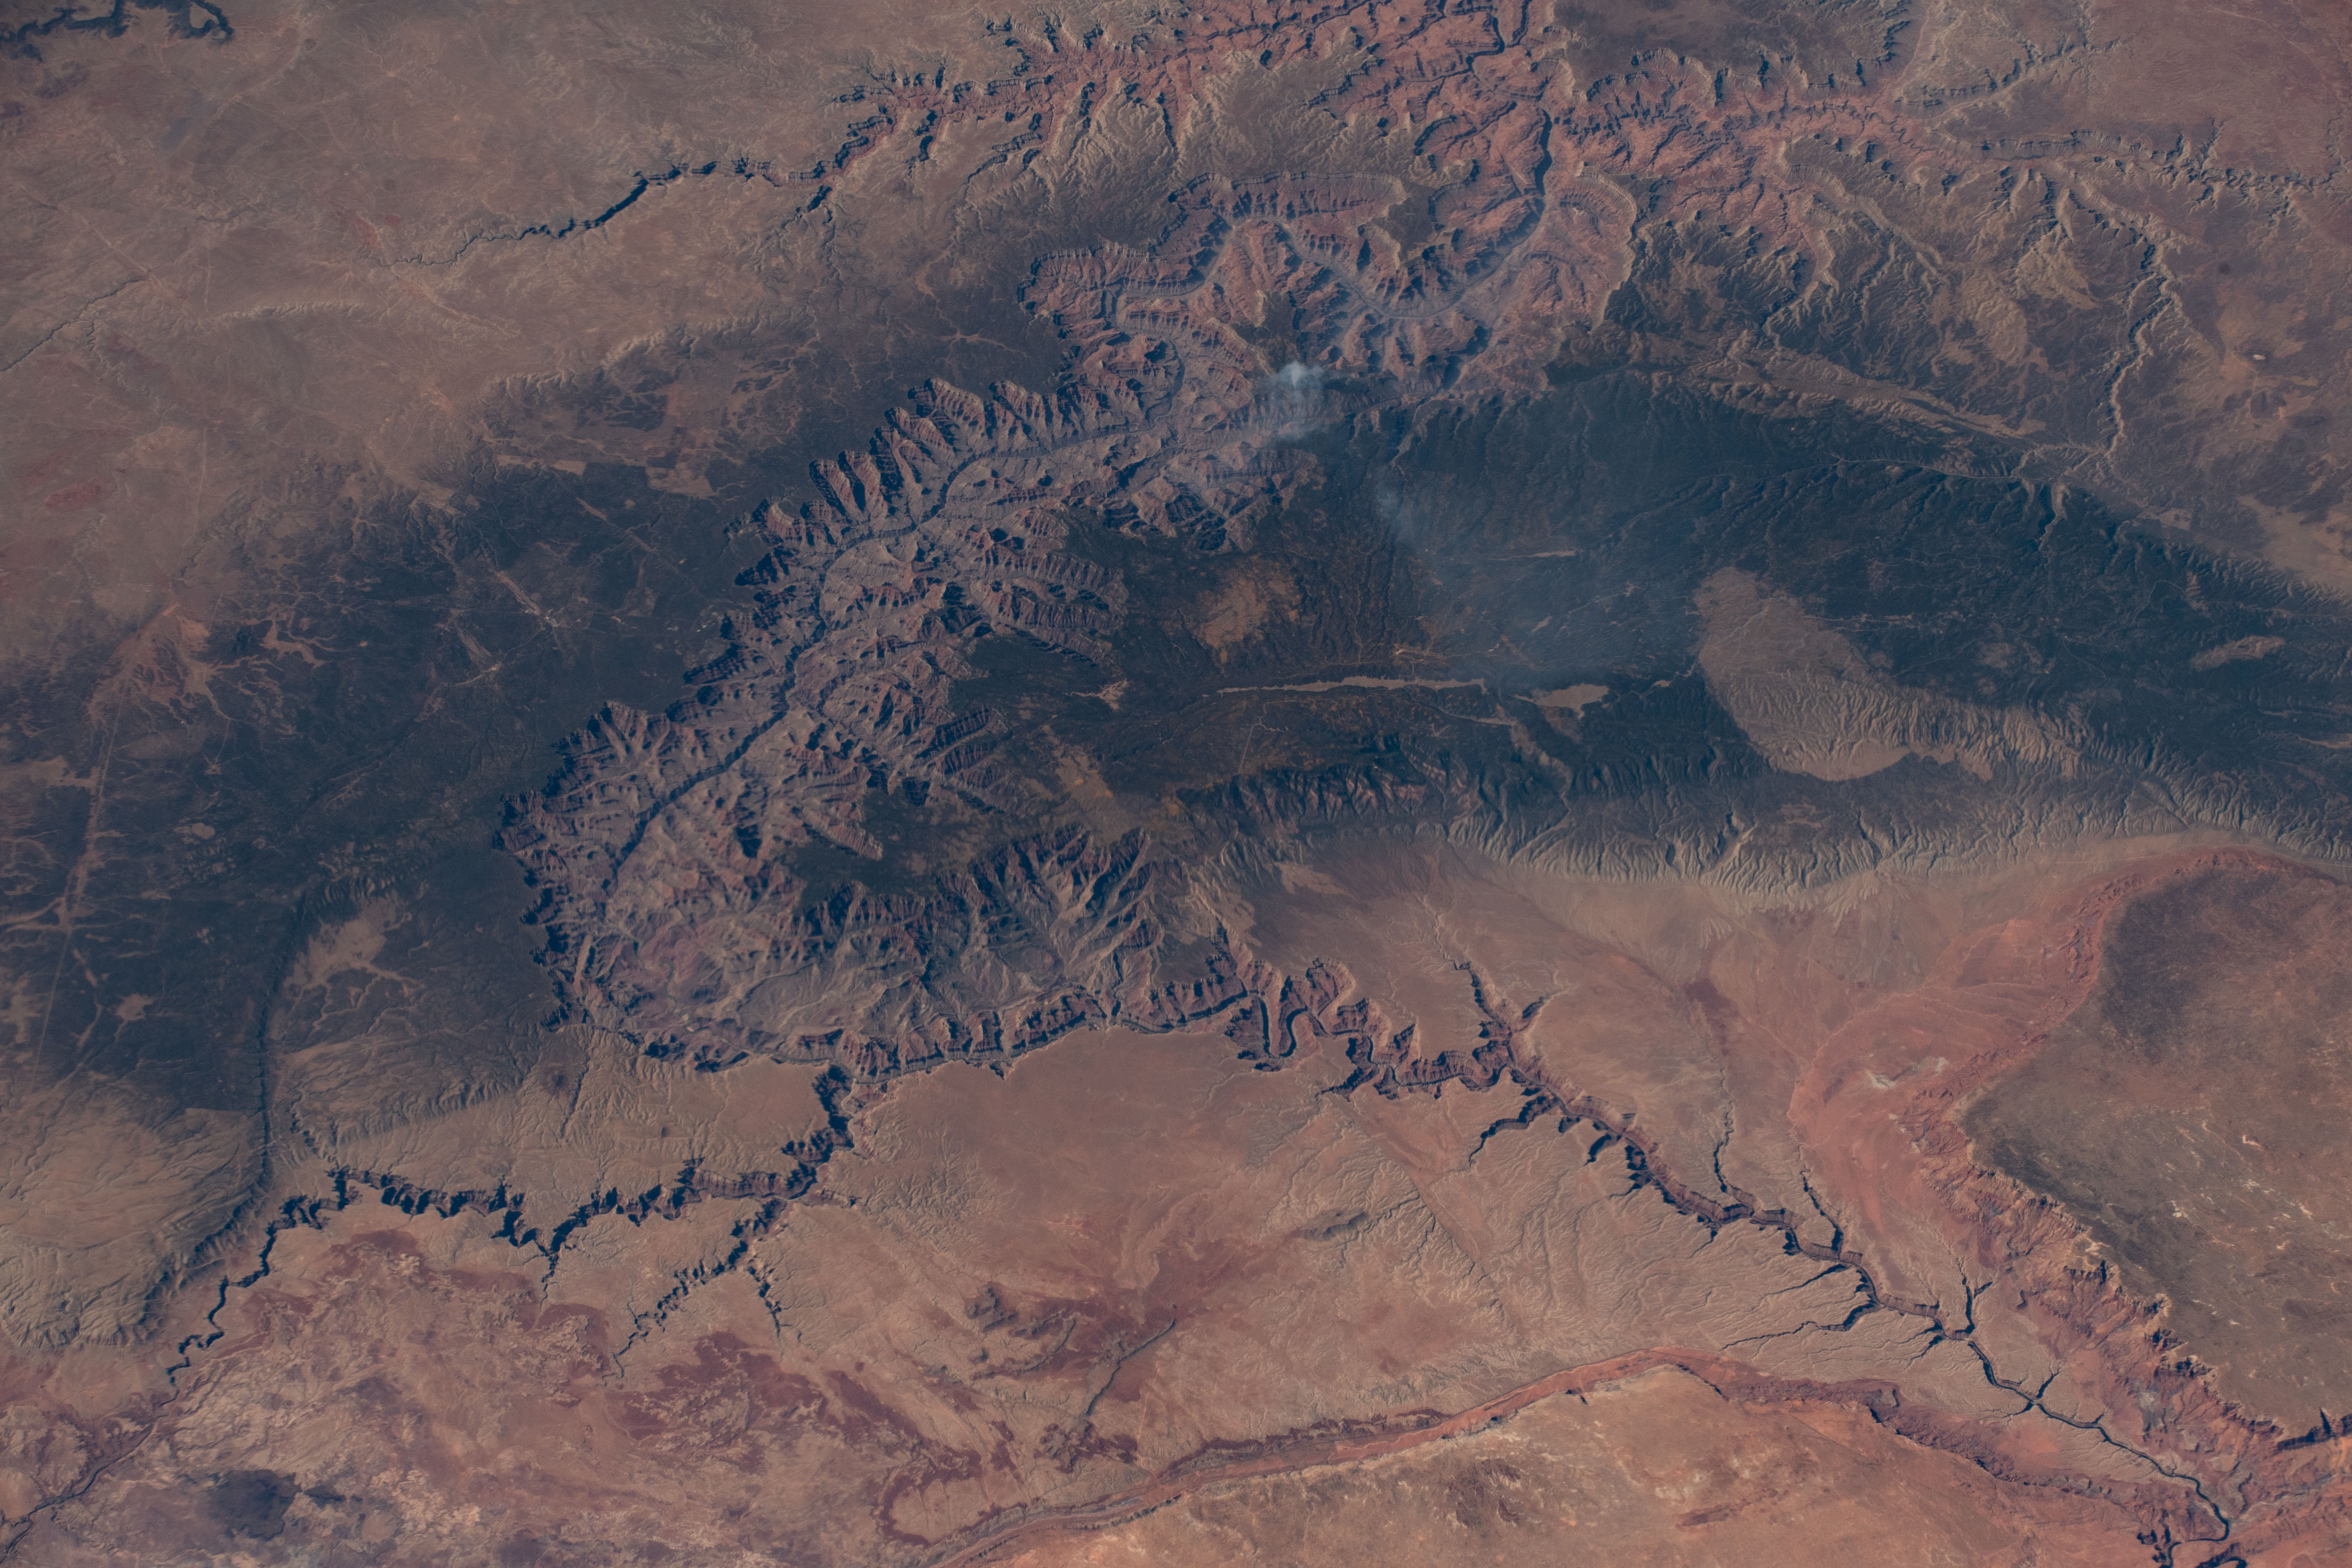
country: USA-ARIZONA
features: GRAND CANYON, KAIBAB PLATEAU HP
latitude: 36.3
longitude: -112.1
